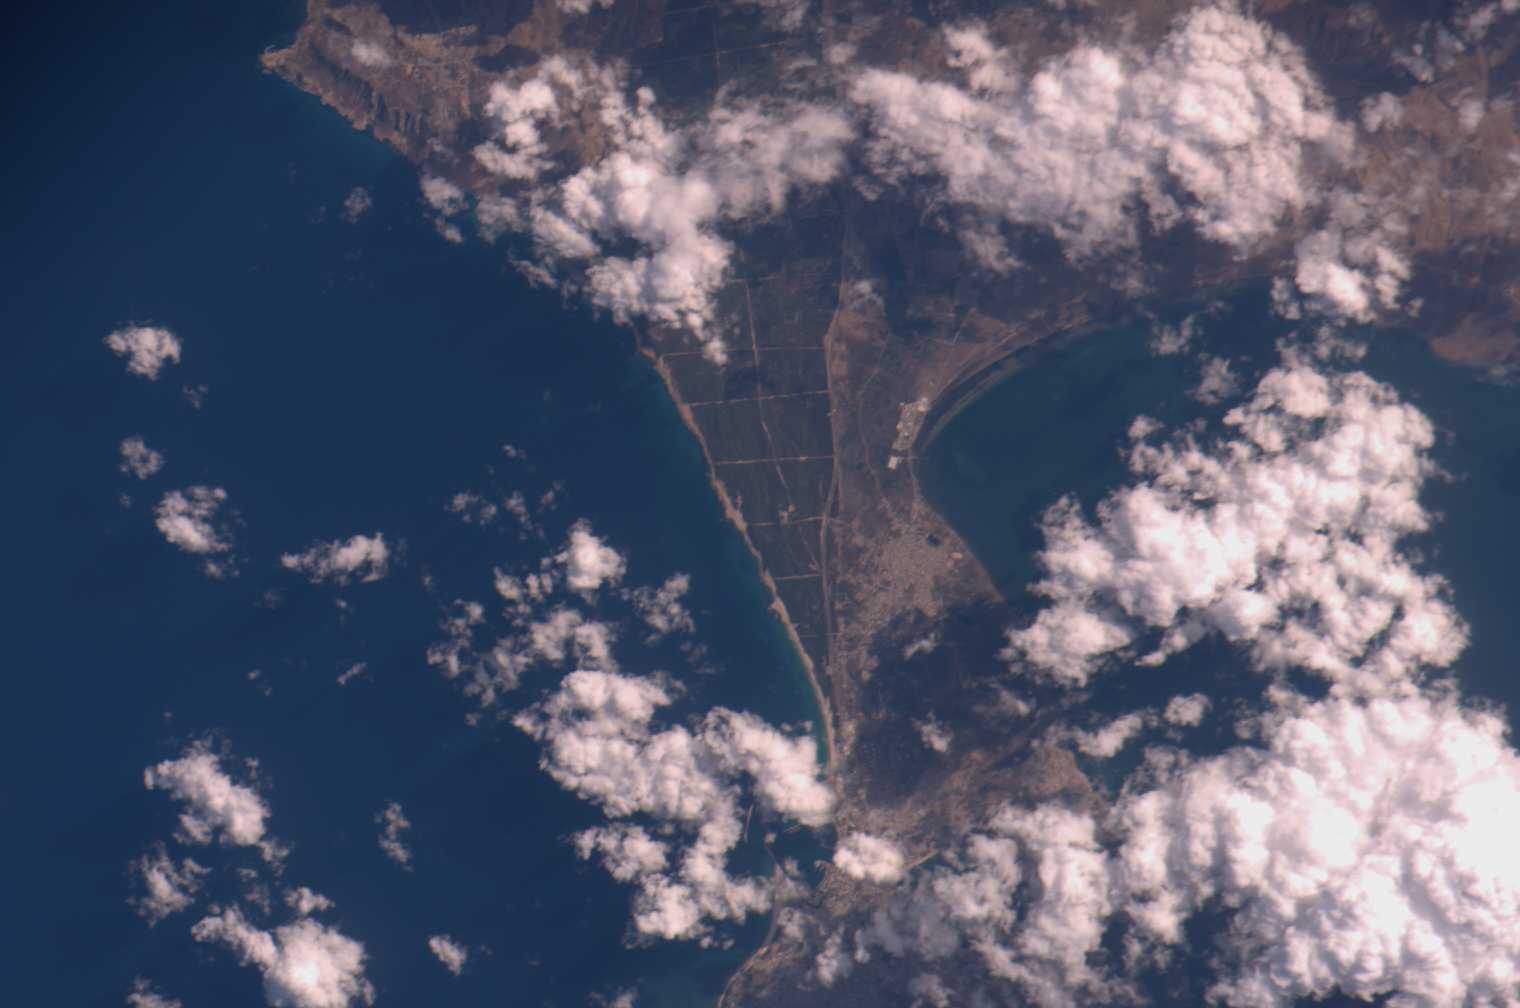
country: TUNISIA
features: BIZERTE
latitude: 37.2
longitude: 9.9
